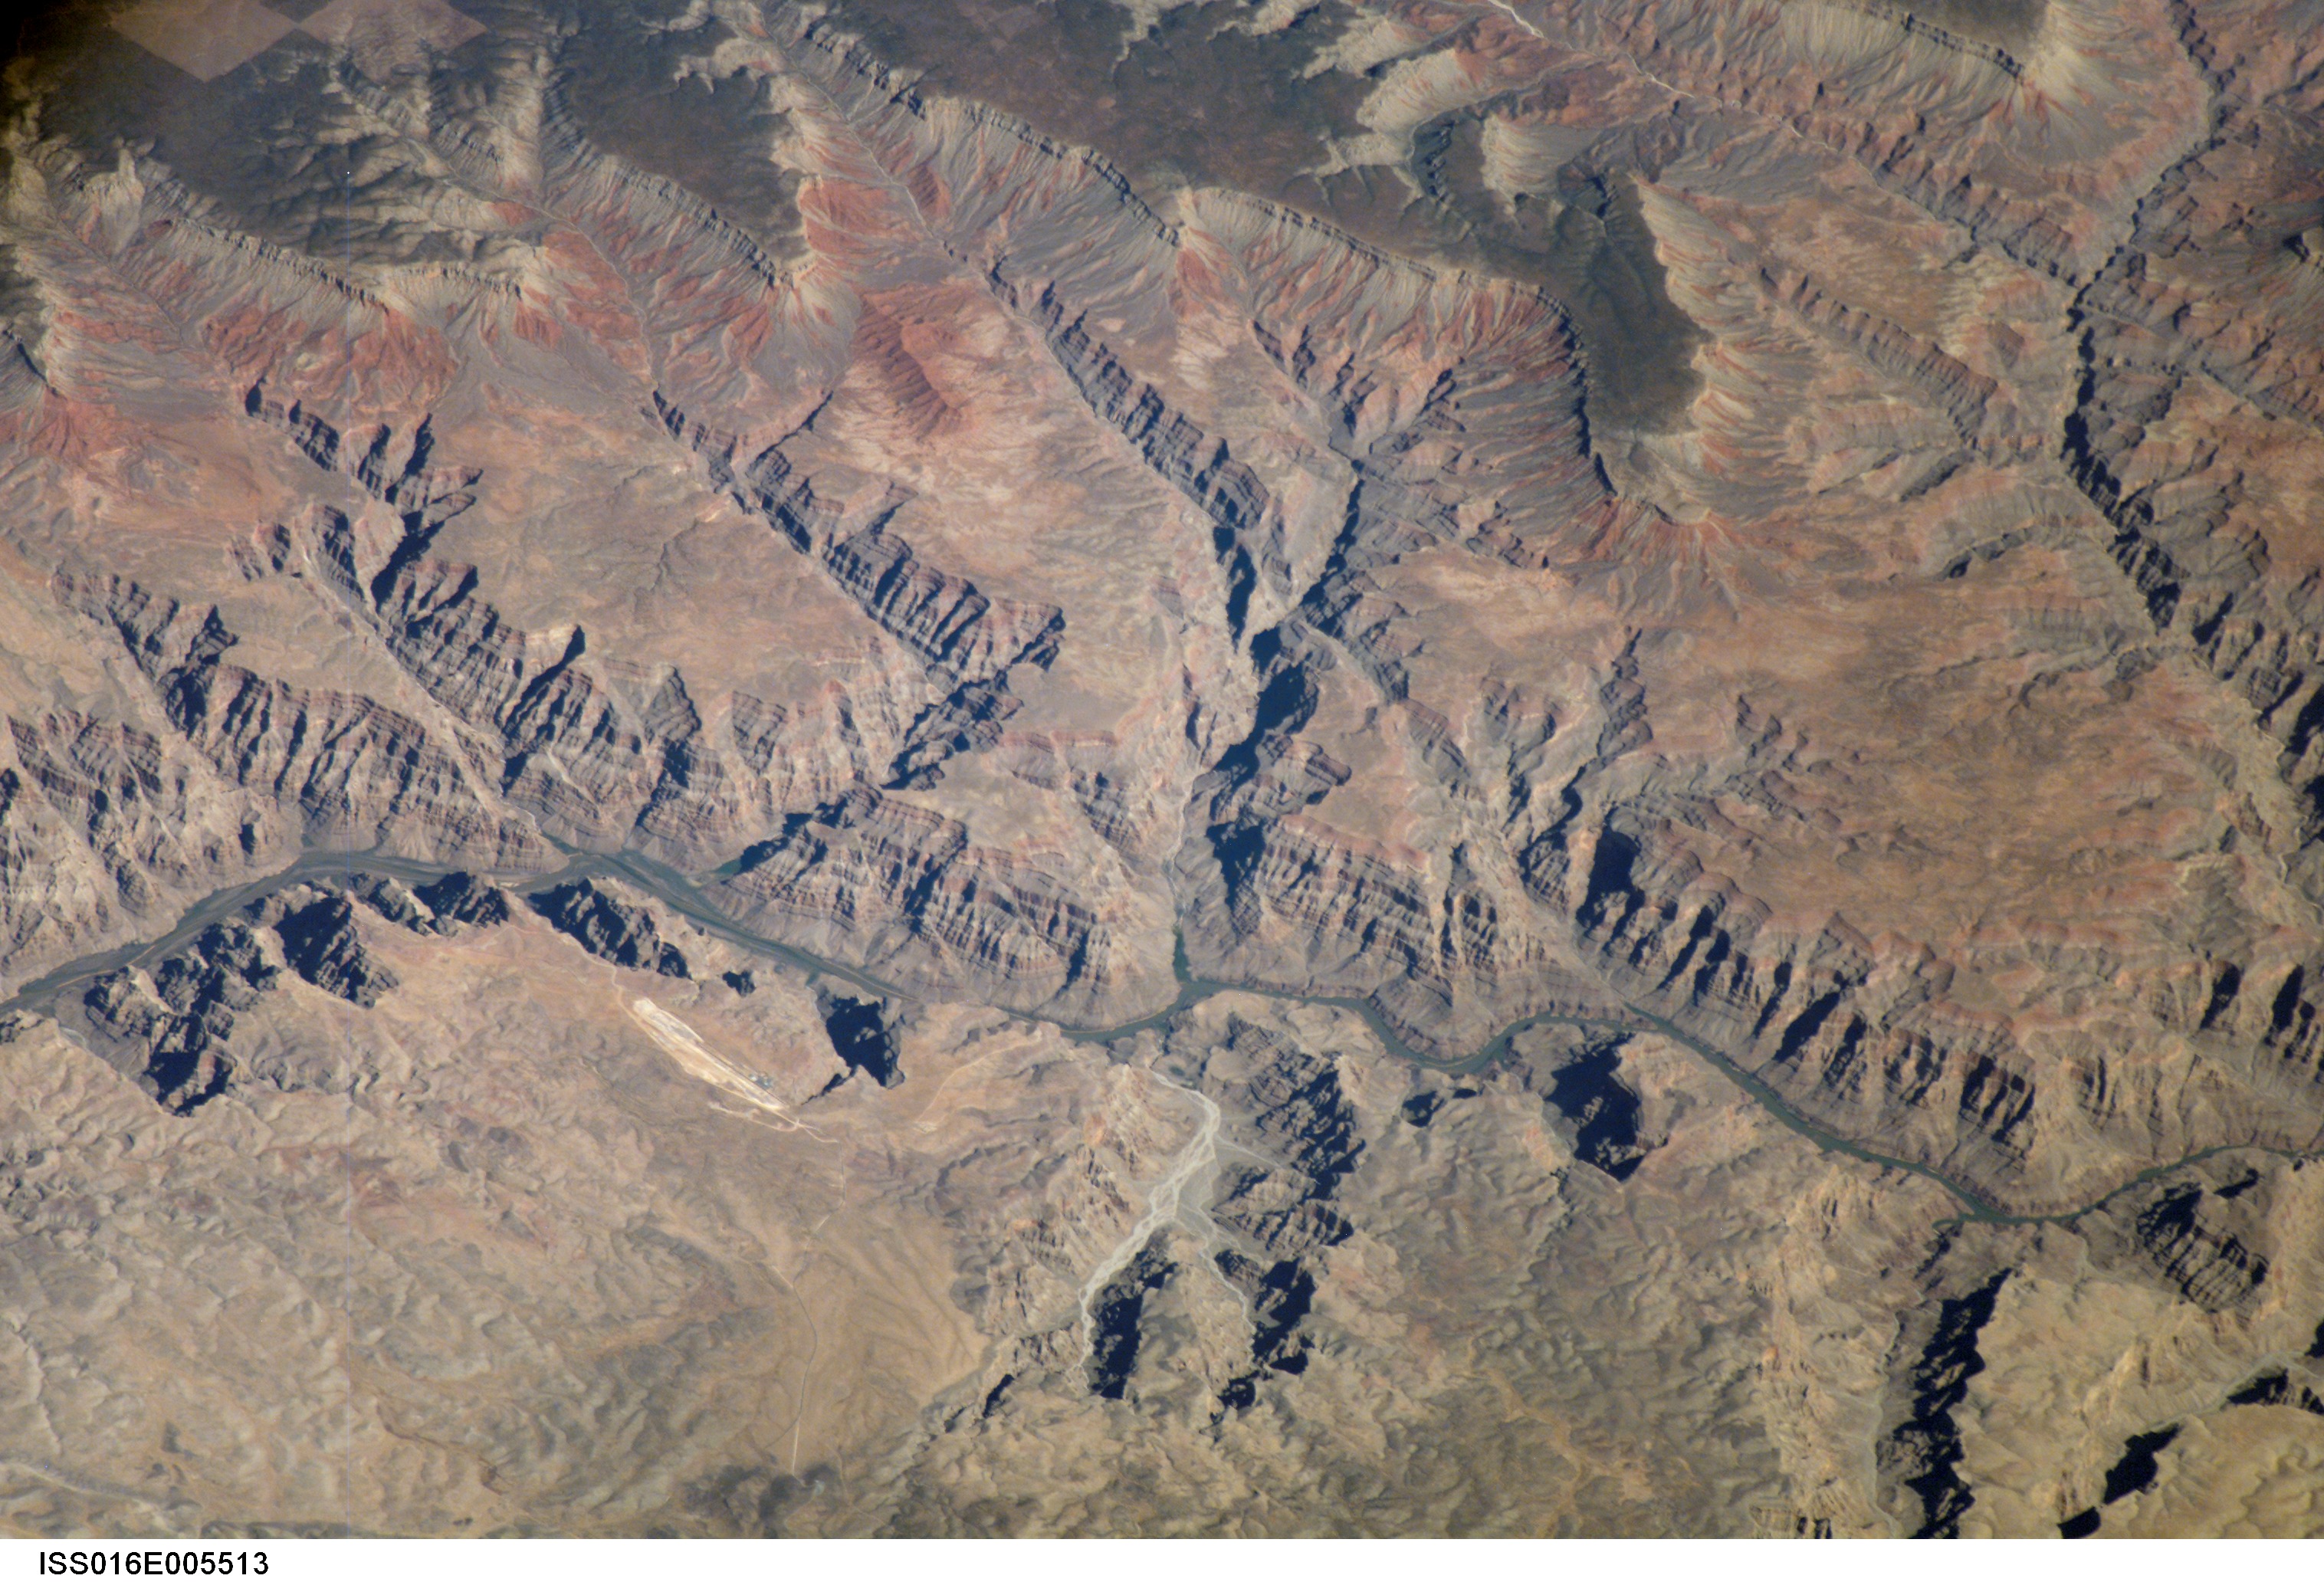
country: USA-ARIZONA
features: LOWER GRANITE GORGE, CANYONS
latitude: 36.0
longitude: -113.7
